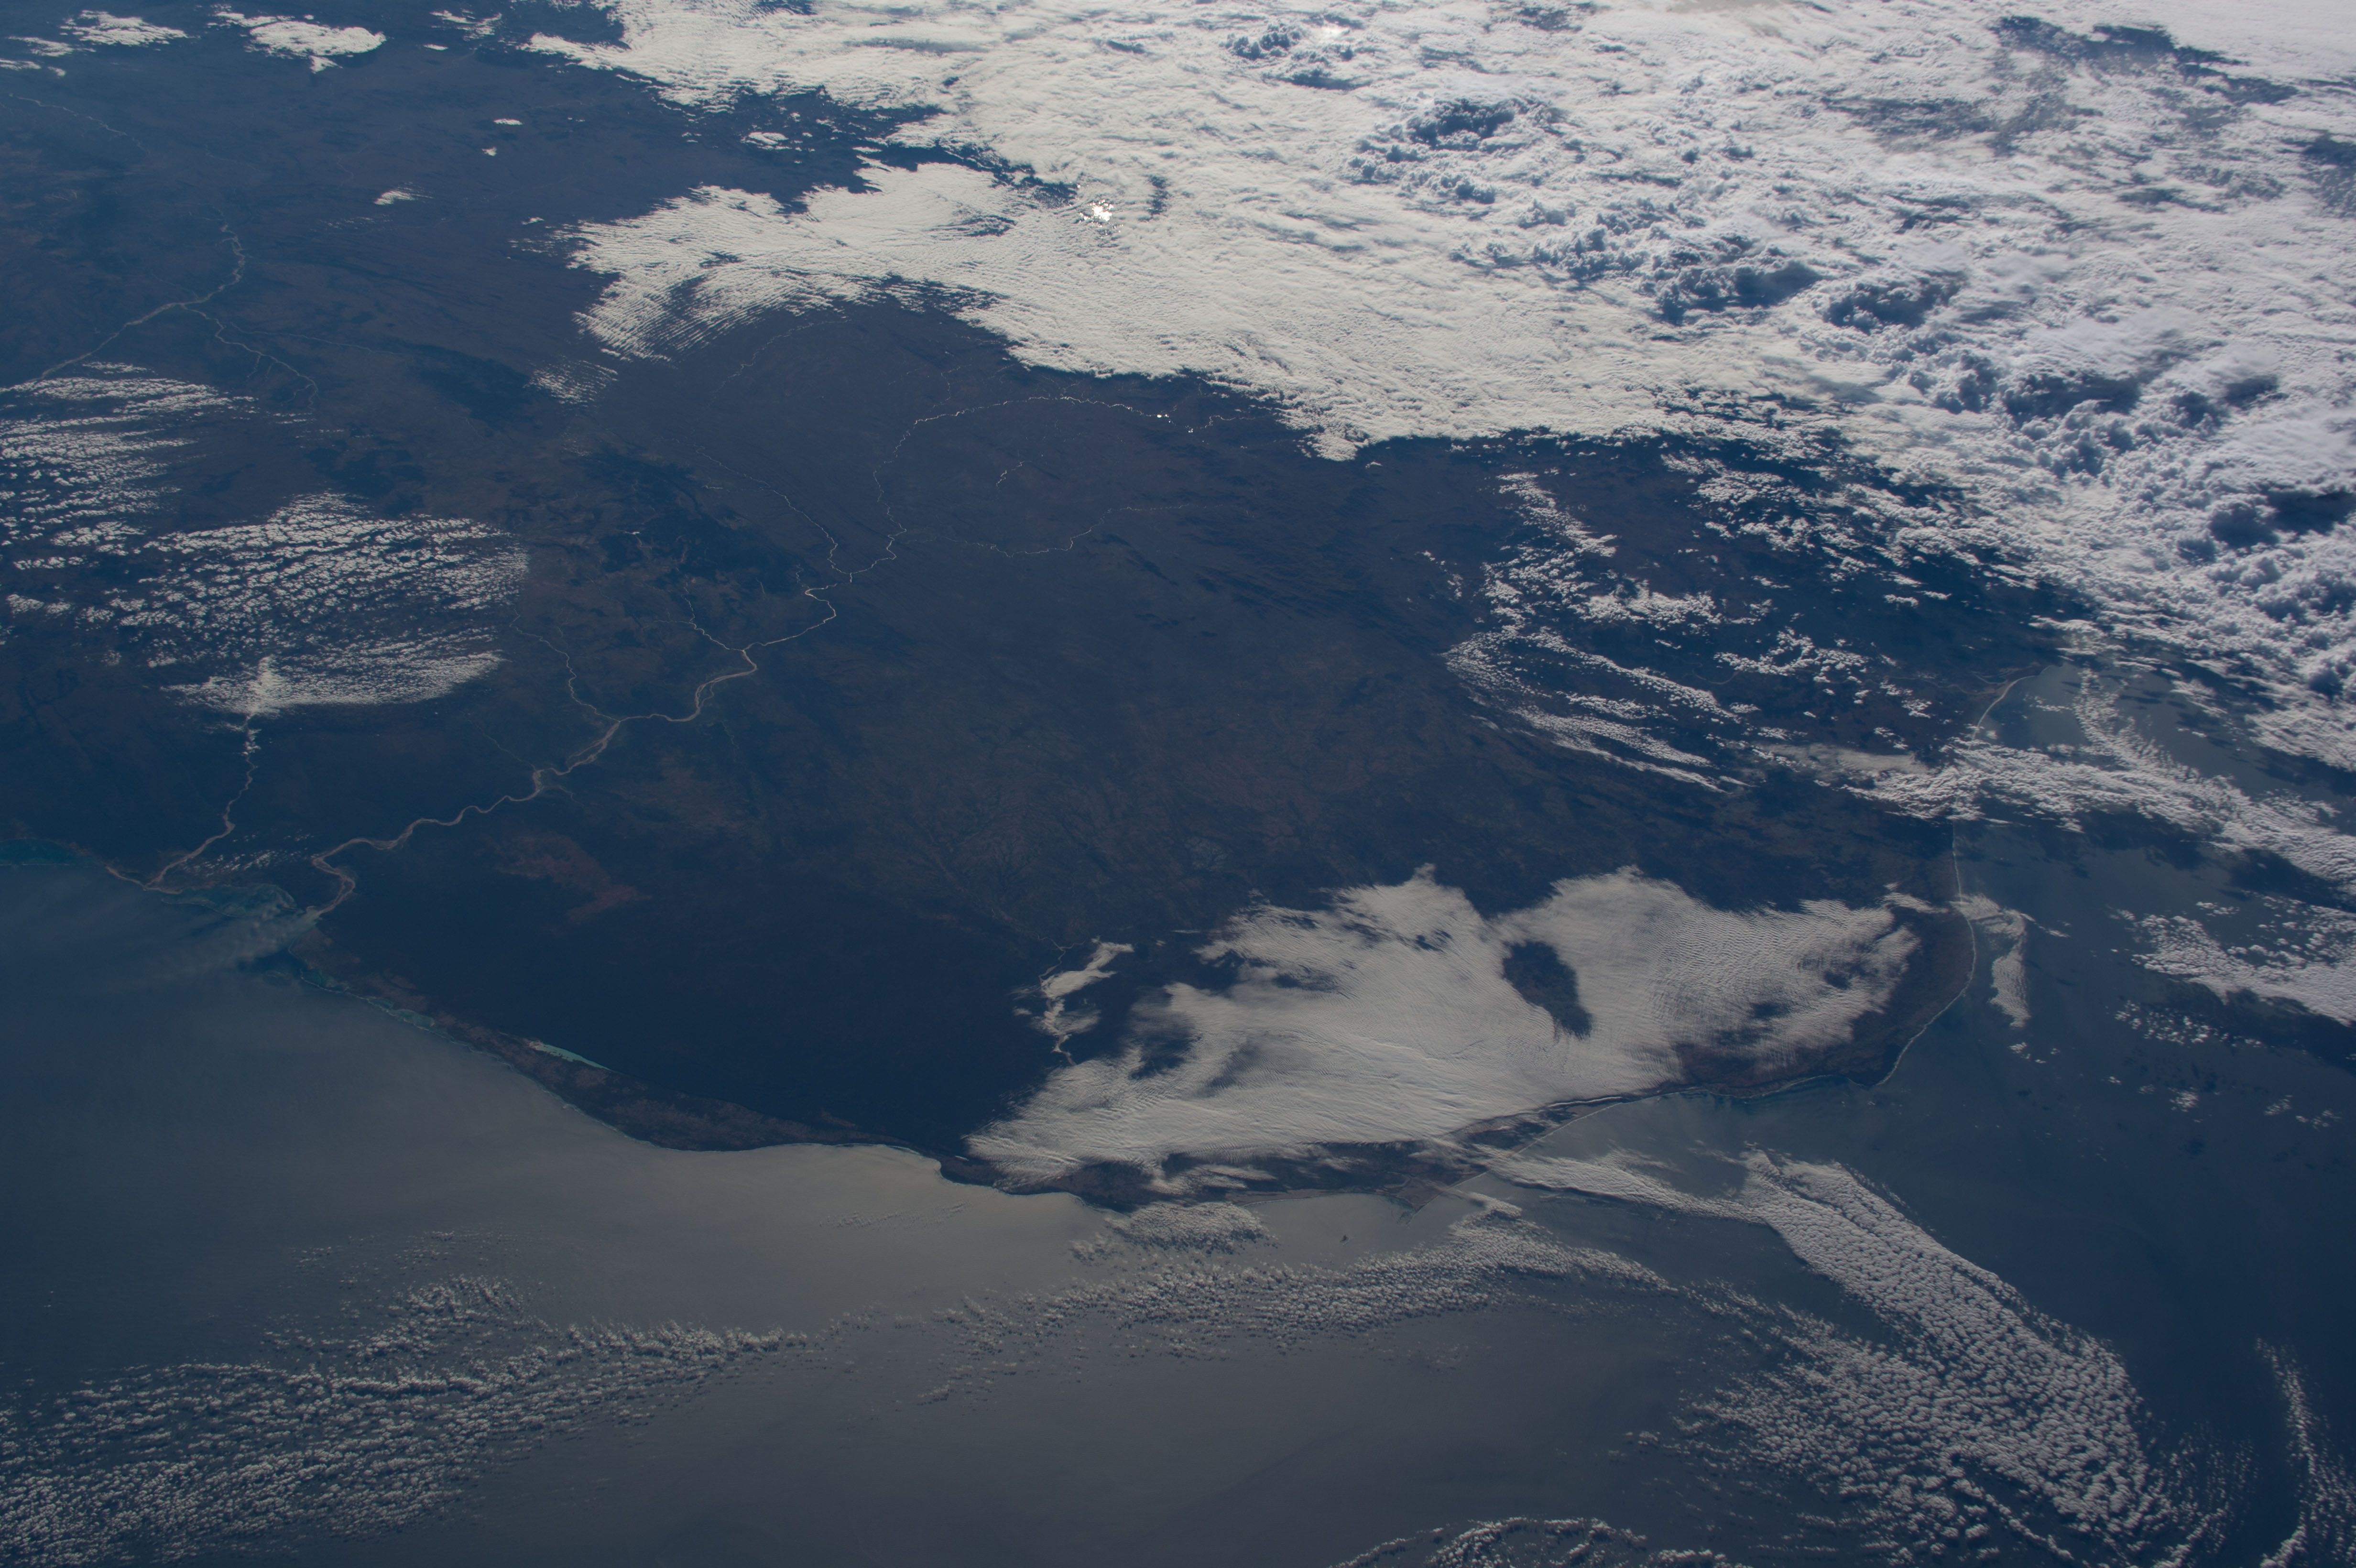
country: MADAGASCAR
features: TOLIARA, ONILAHY RIVER, MOZAMBIQUE CHANNEL, INDIAN OCEAN
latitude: -24.5
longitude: 45.0
